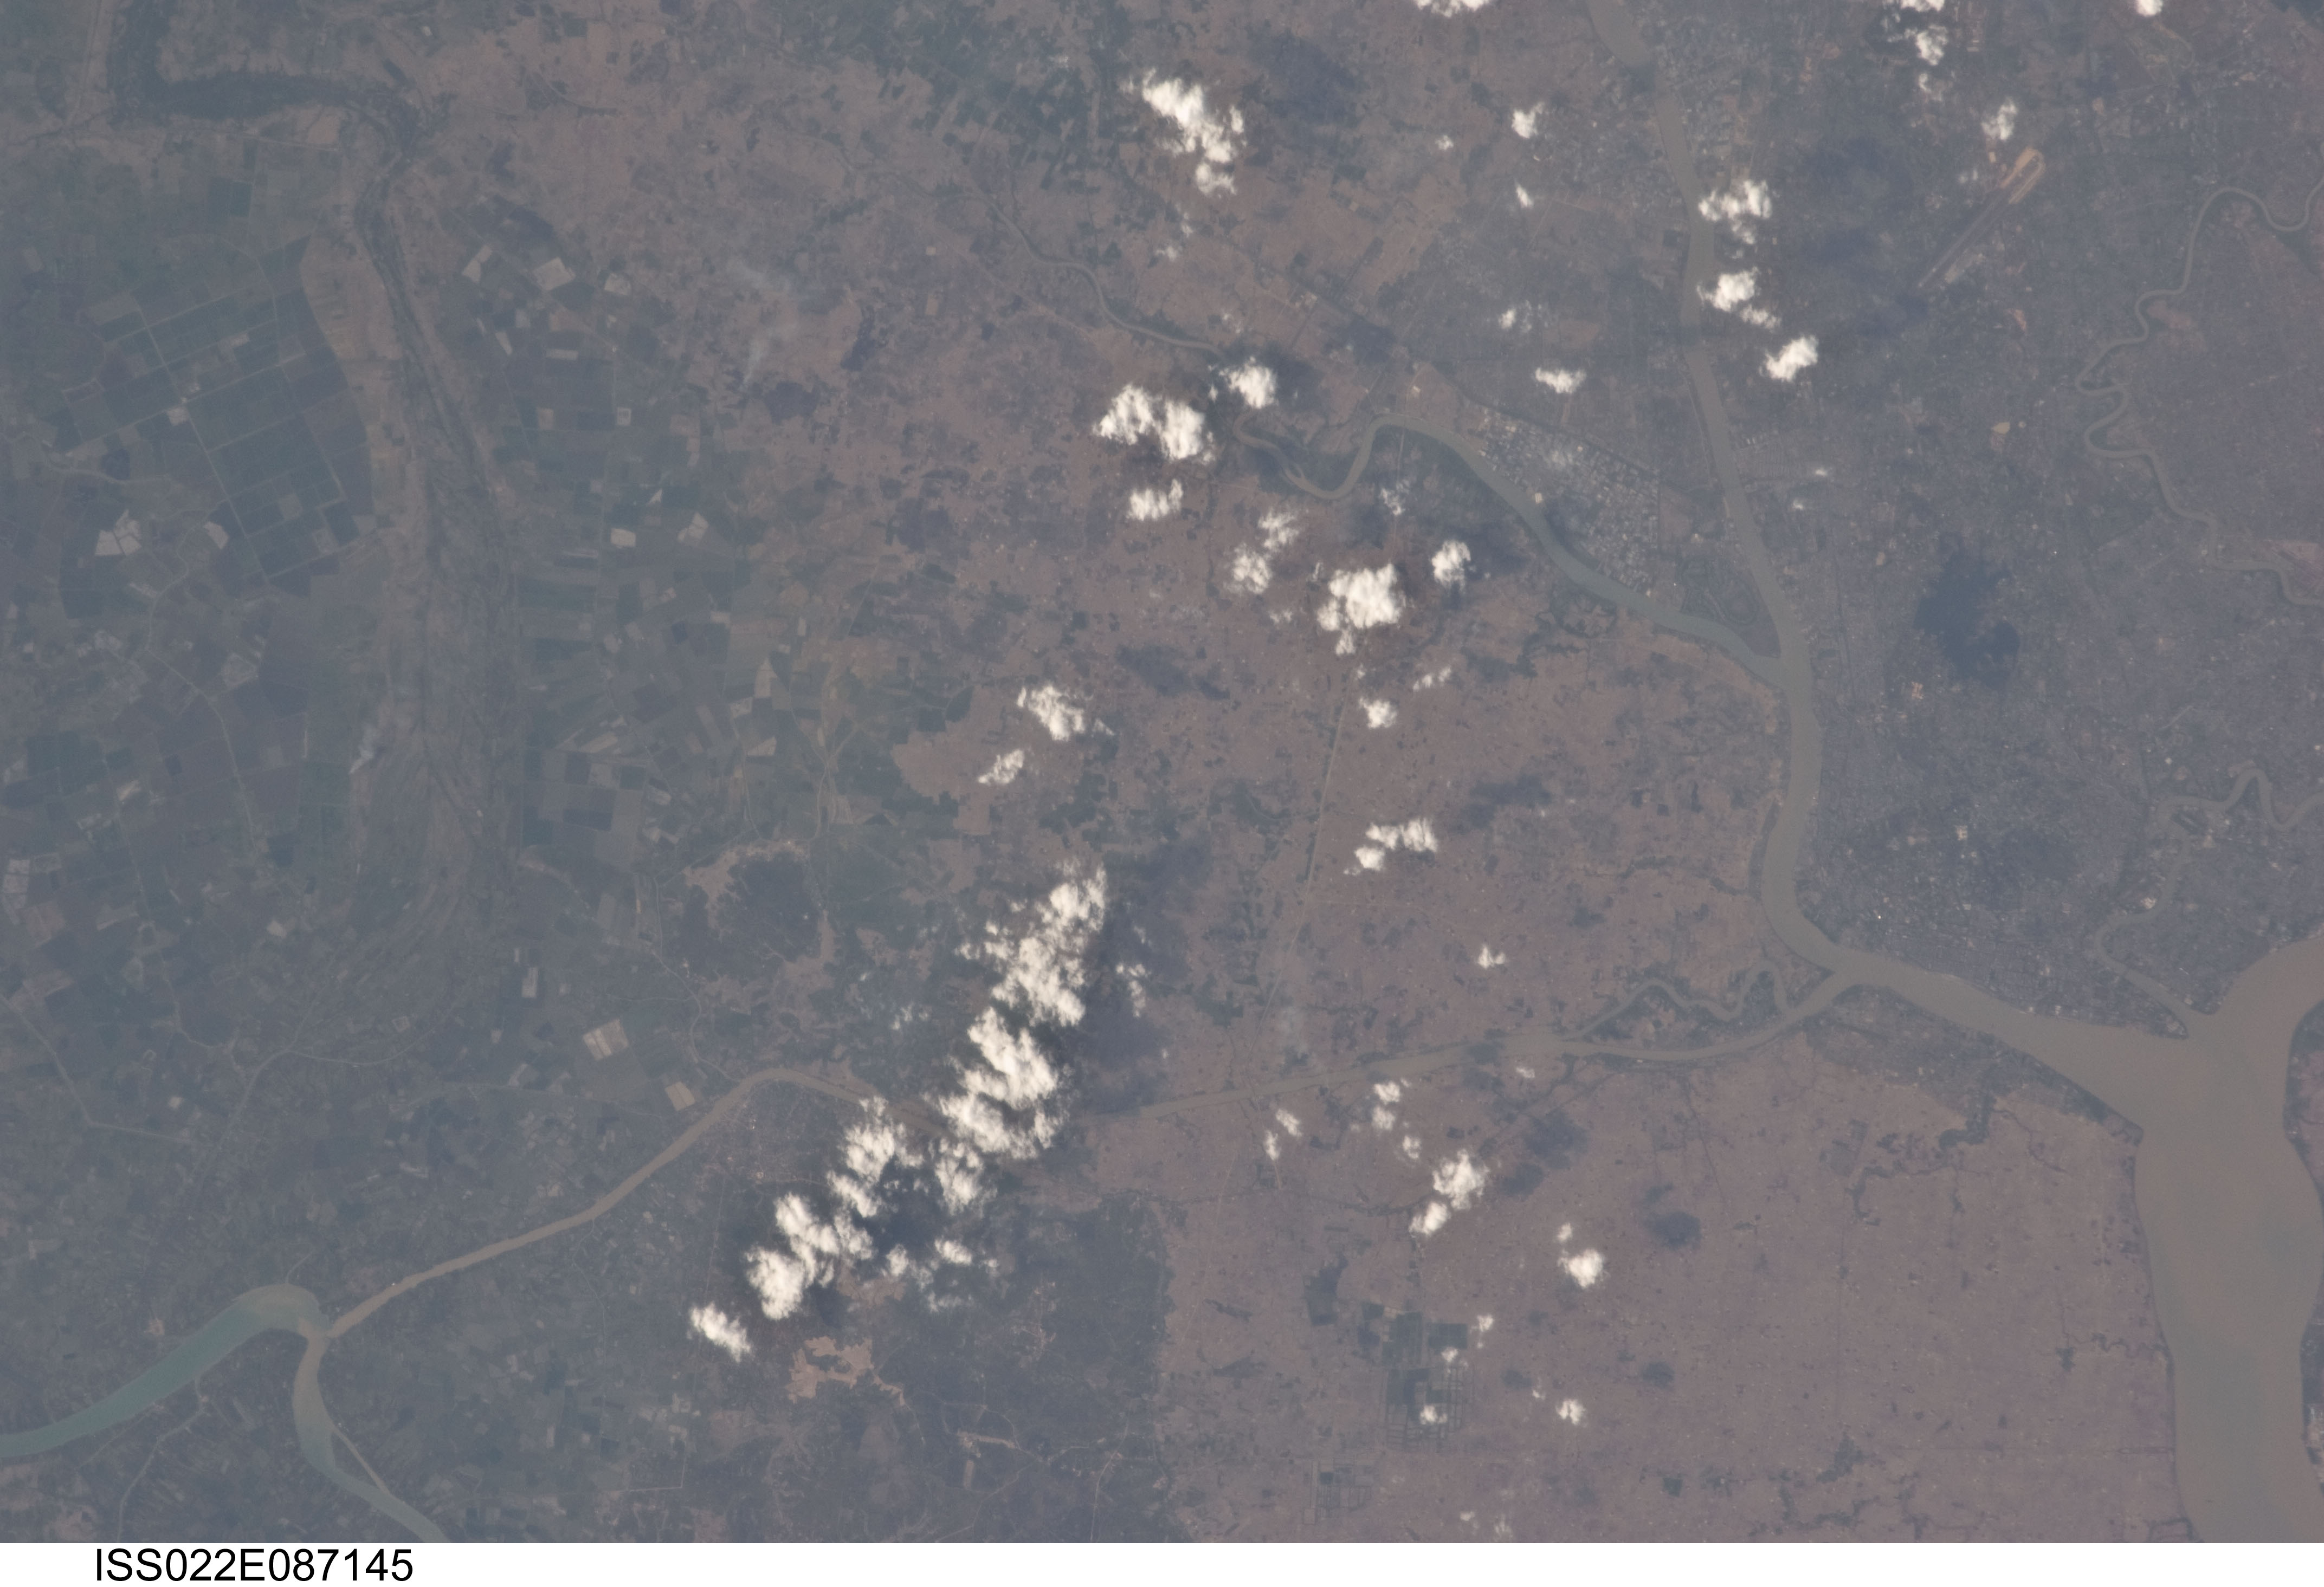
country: MYANMAR (BURMA)
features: TWANTE CANAL, HLAING R., RANGOON, AGR.
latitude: 16.8
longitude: 96.0
